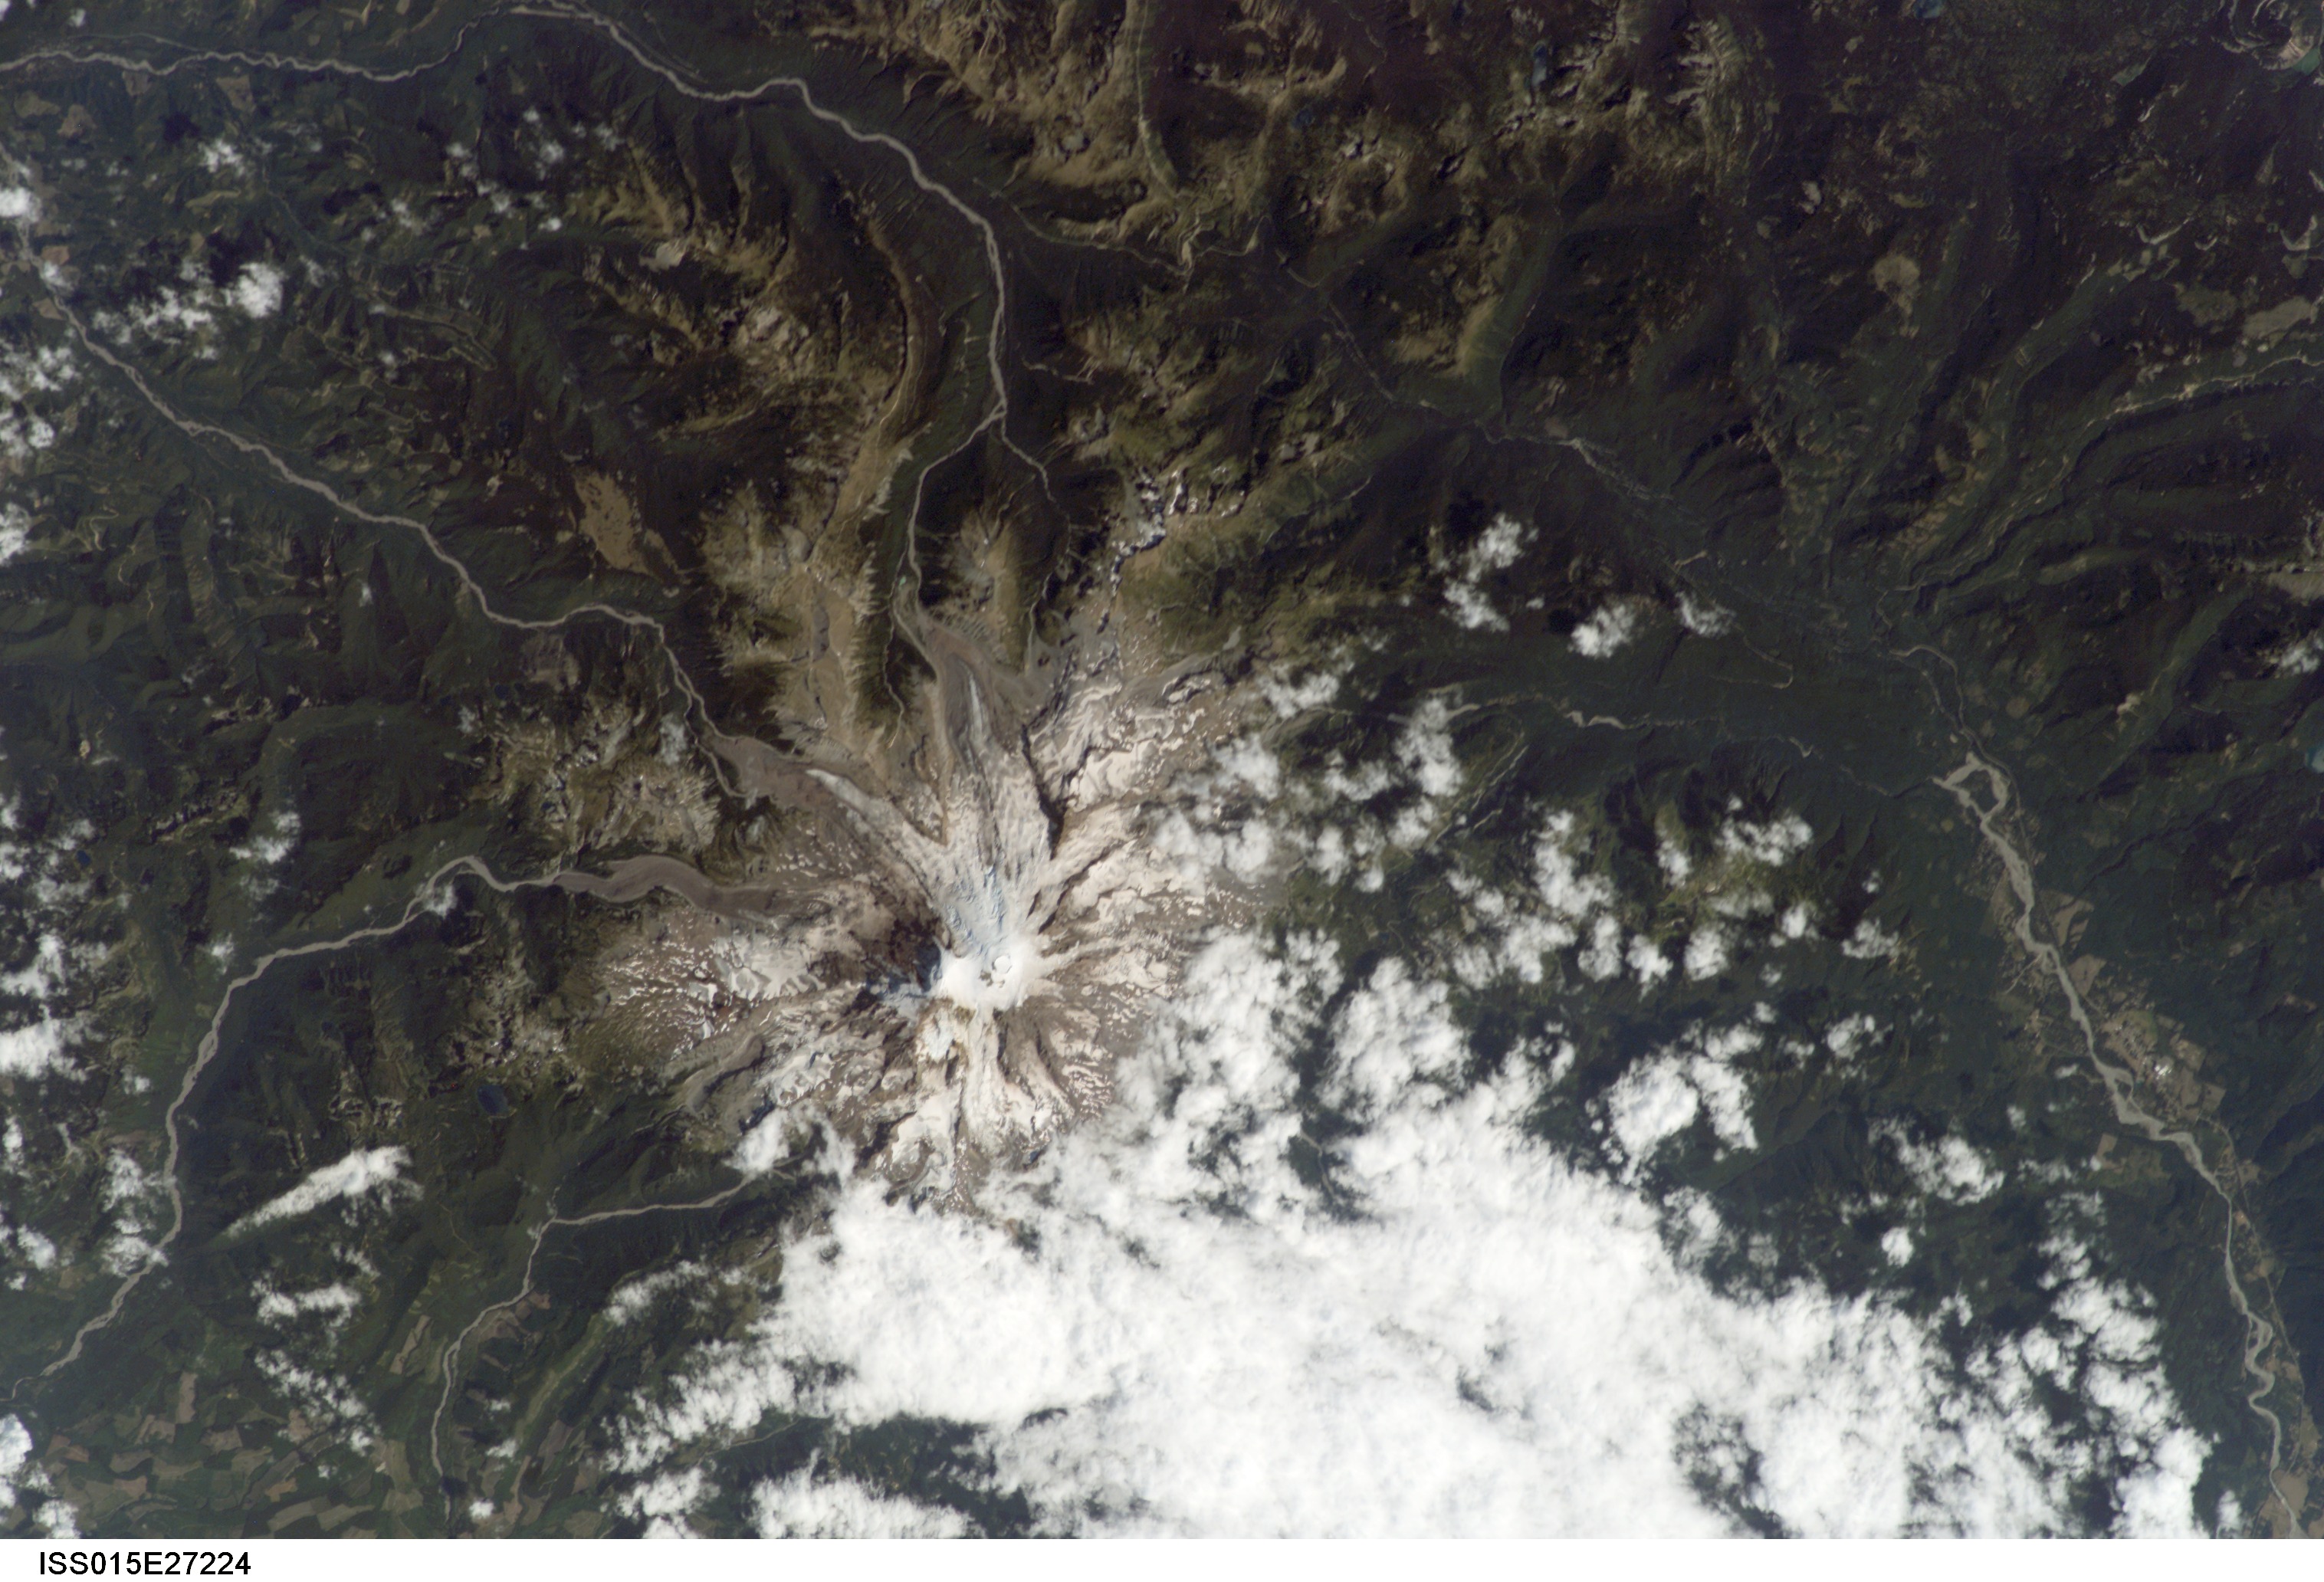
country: USA-WASHINGTON
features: MT. RAINIER, GL., FOR., MTS., COWLITZ R.
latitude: 46.8
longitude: -121.7
